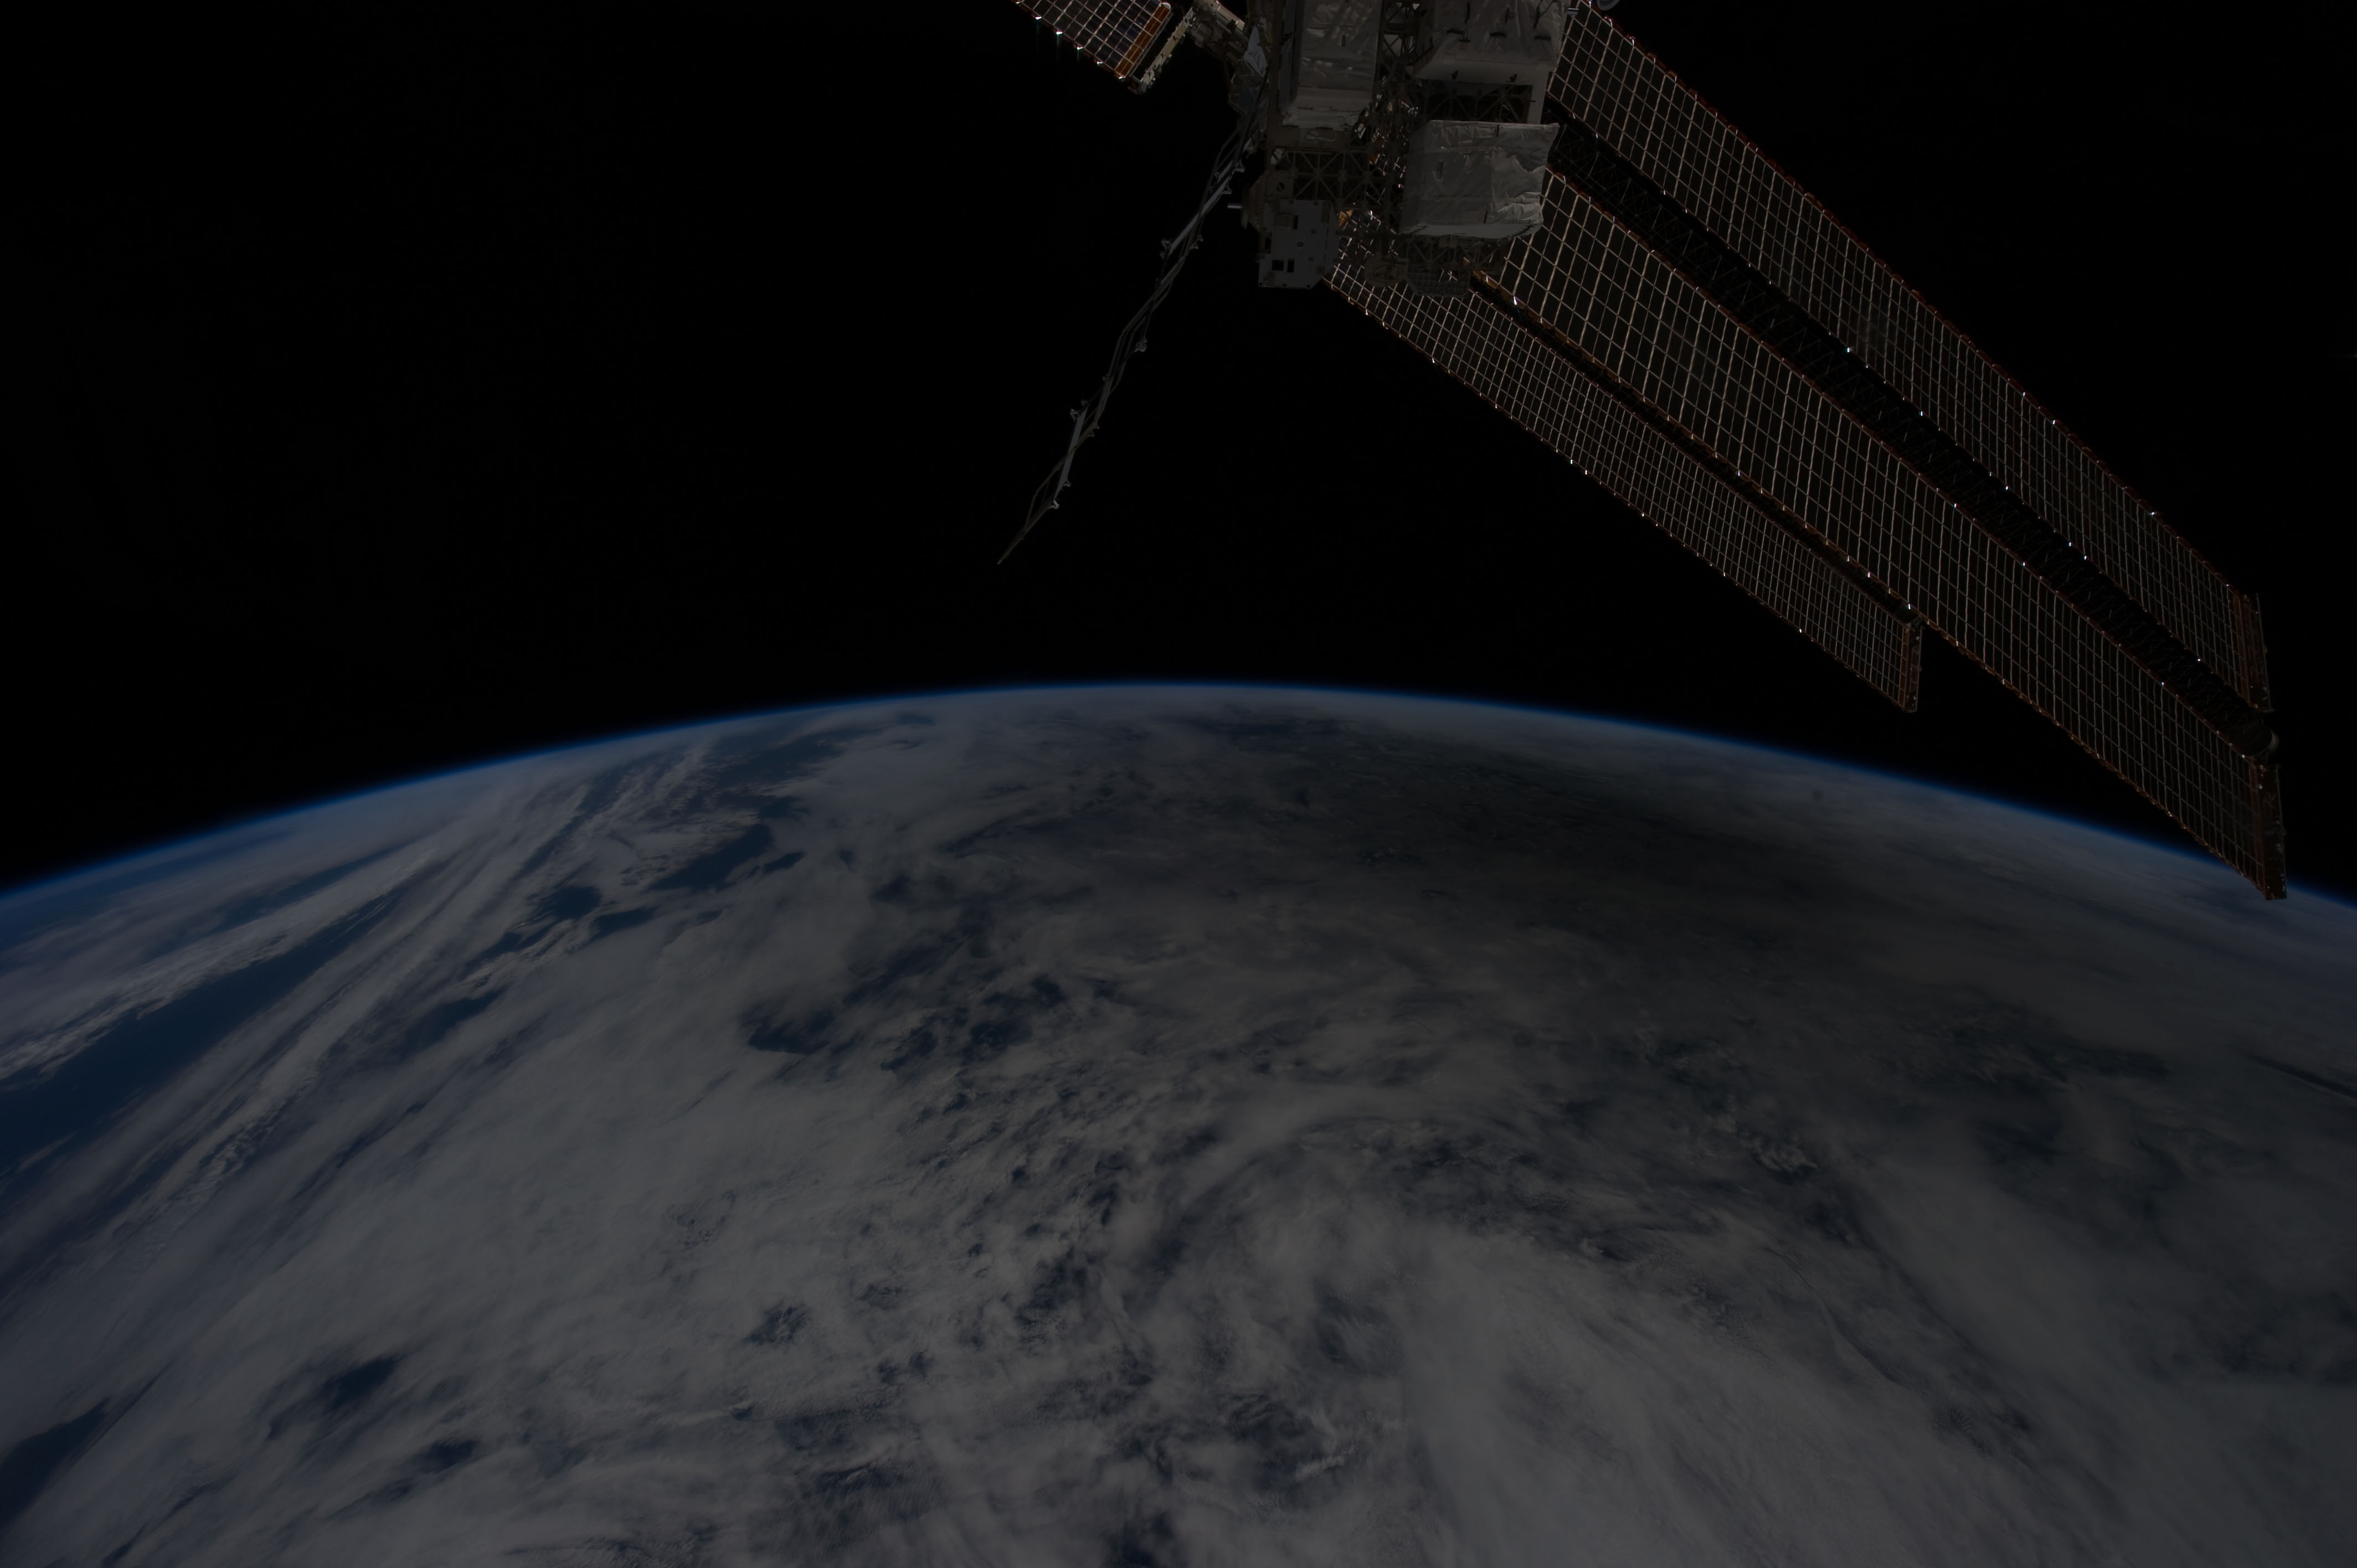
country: PACIFIC OCEAN
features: SHADOW OF ANNULAR SOLAR ECLIPSE ON CLOUD TOPS, WESTERN PACIFIC
